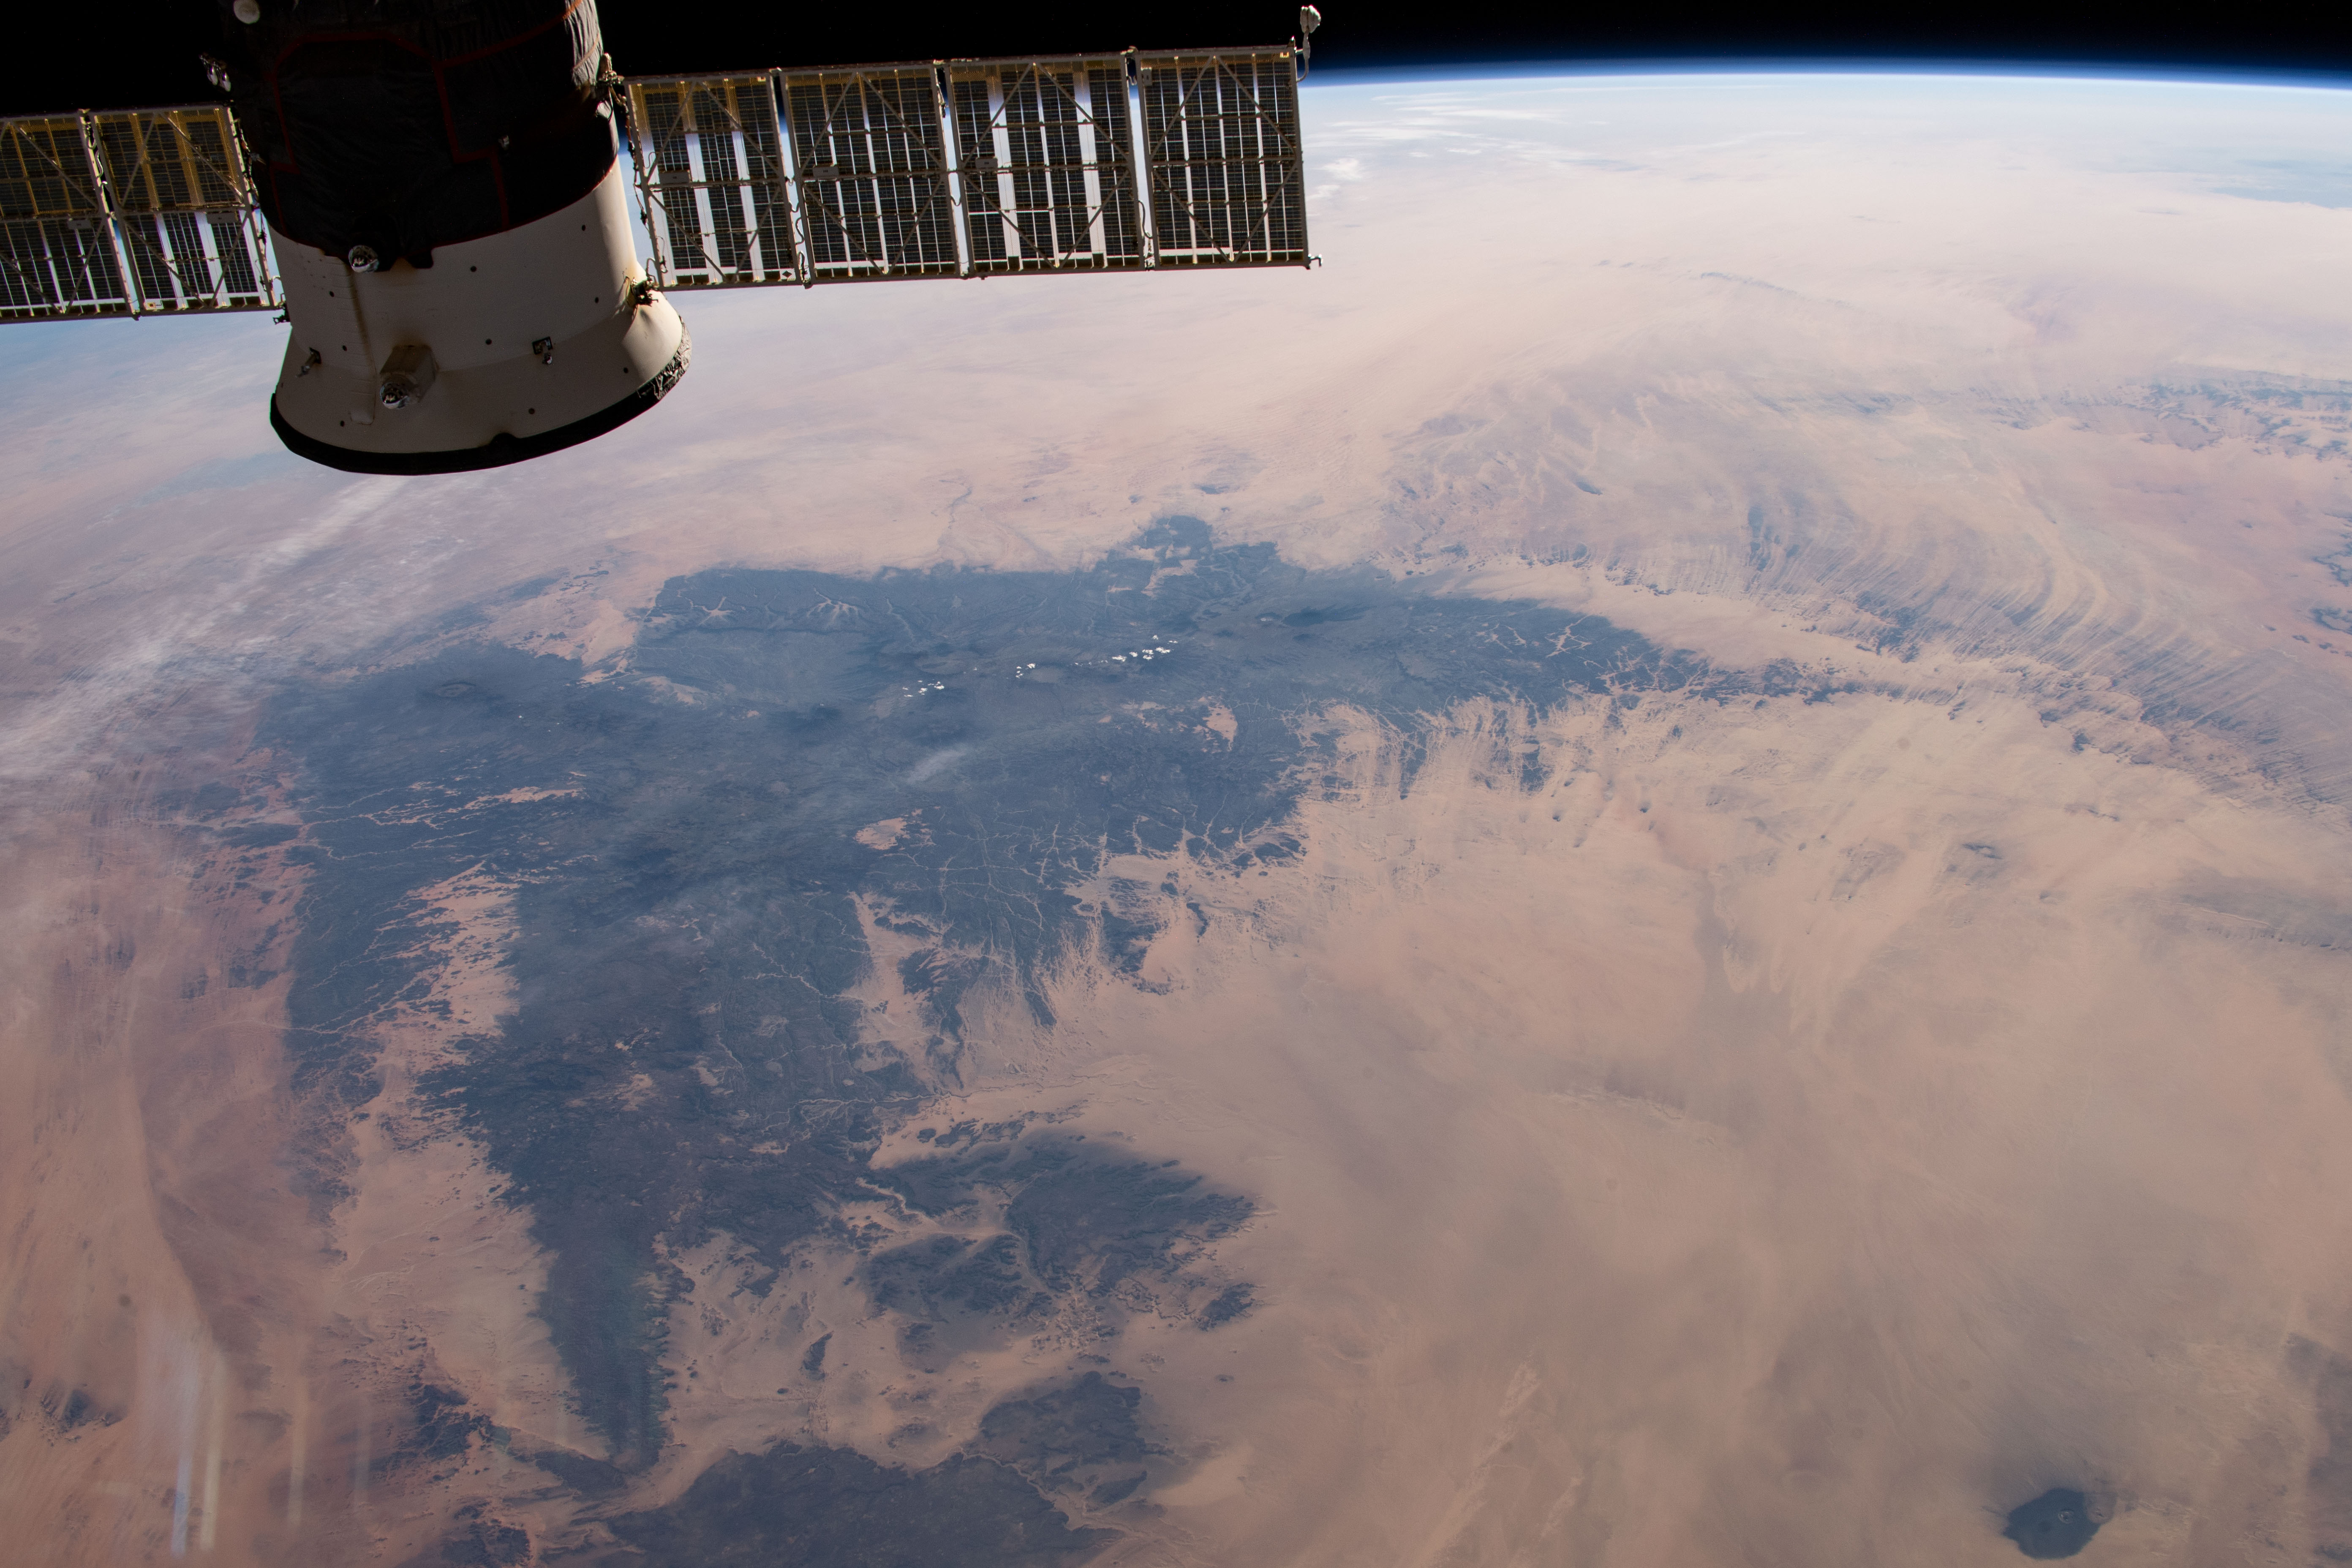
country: CHAD
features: TIBESTI MOUNTAINS, SAHARA DESERT
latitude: 21.5
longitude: 17.0
